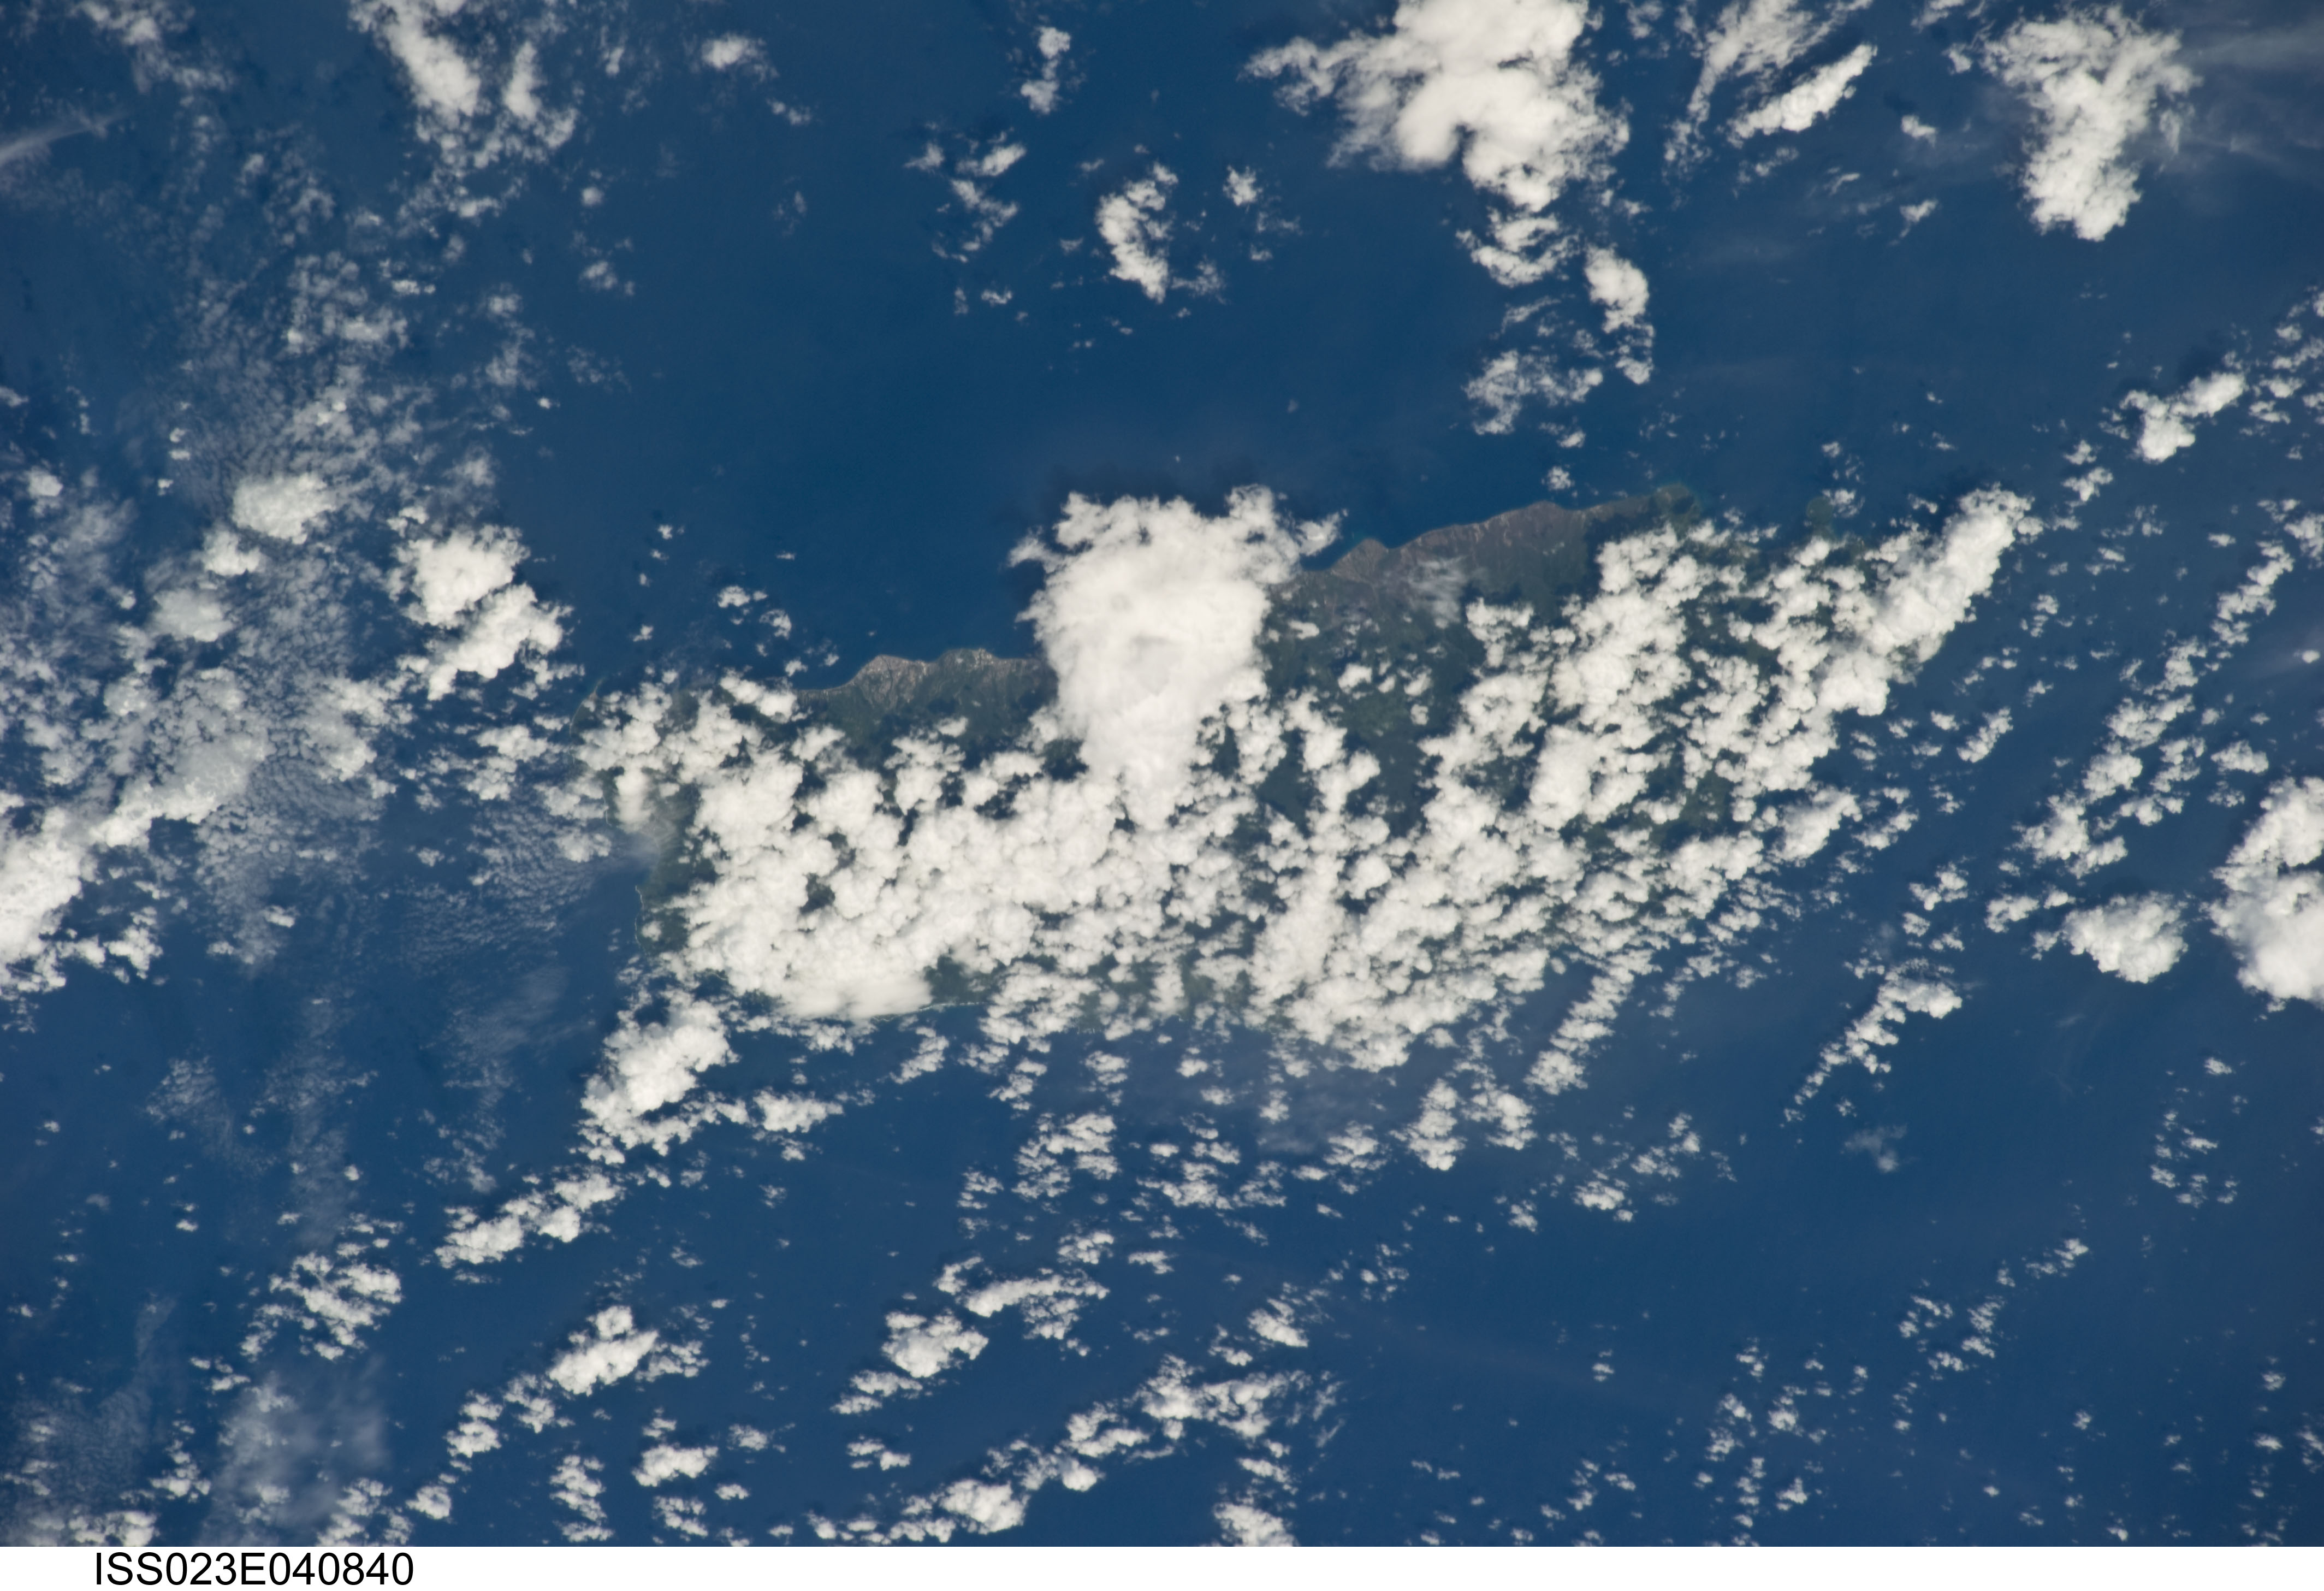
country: LESSER ANTILLES
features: DOMINICA
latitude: 15.4
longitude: -61.4
